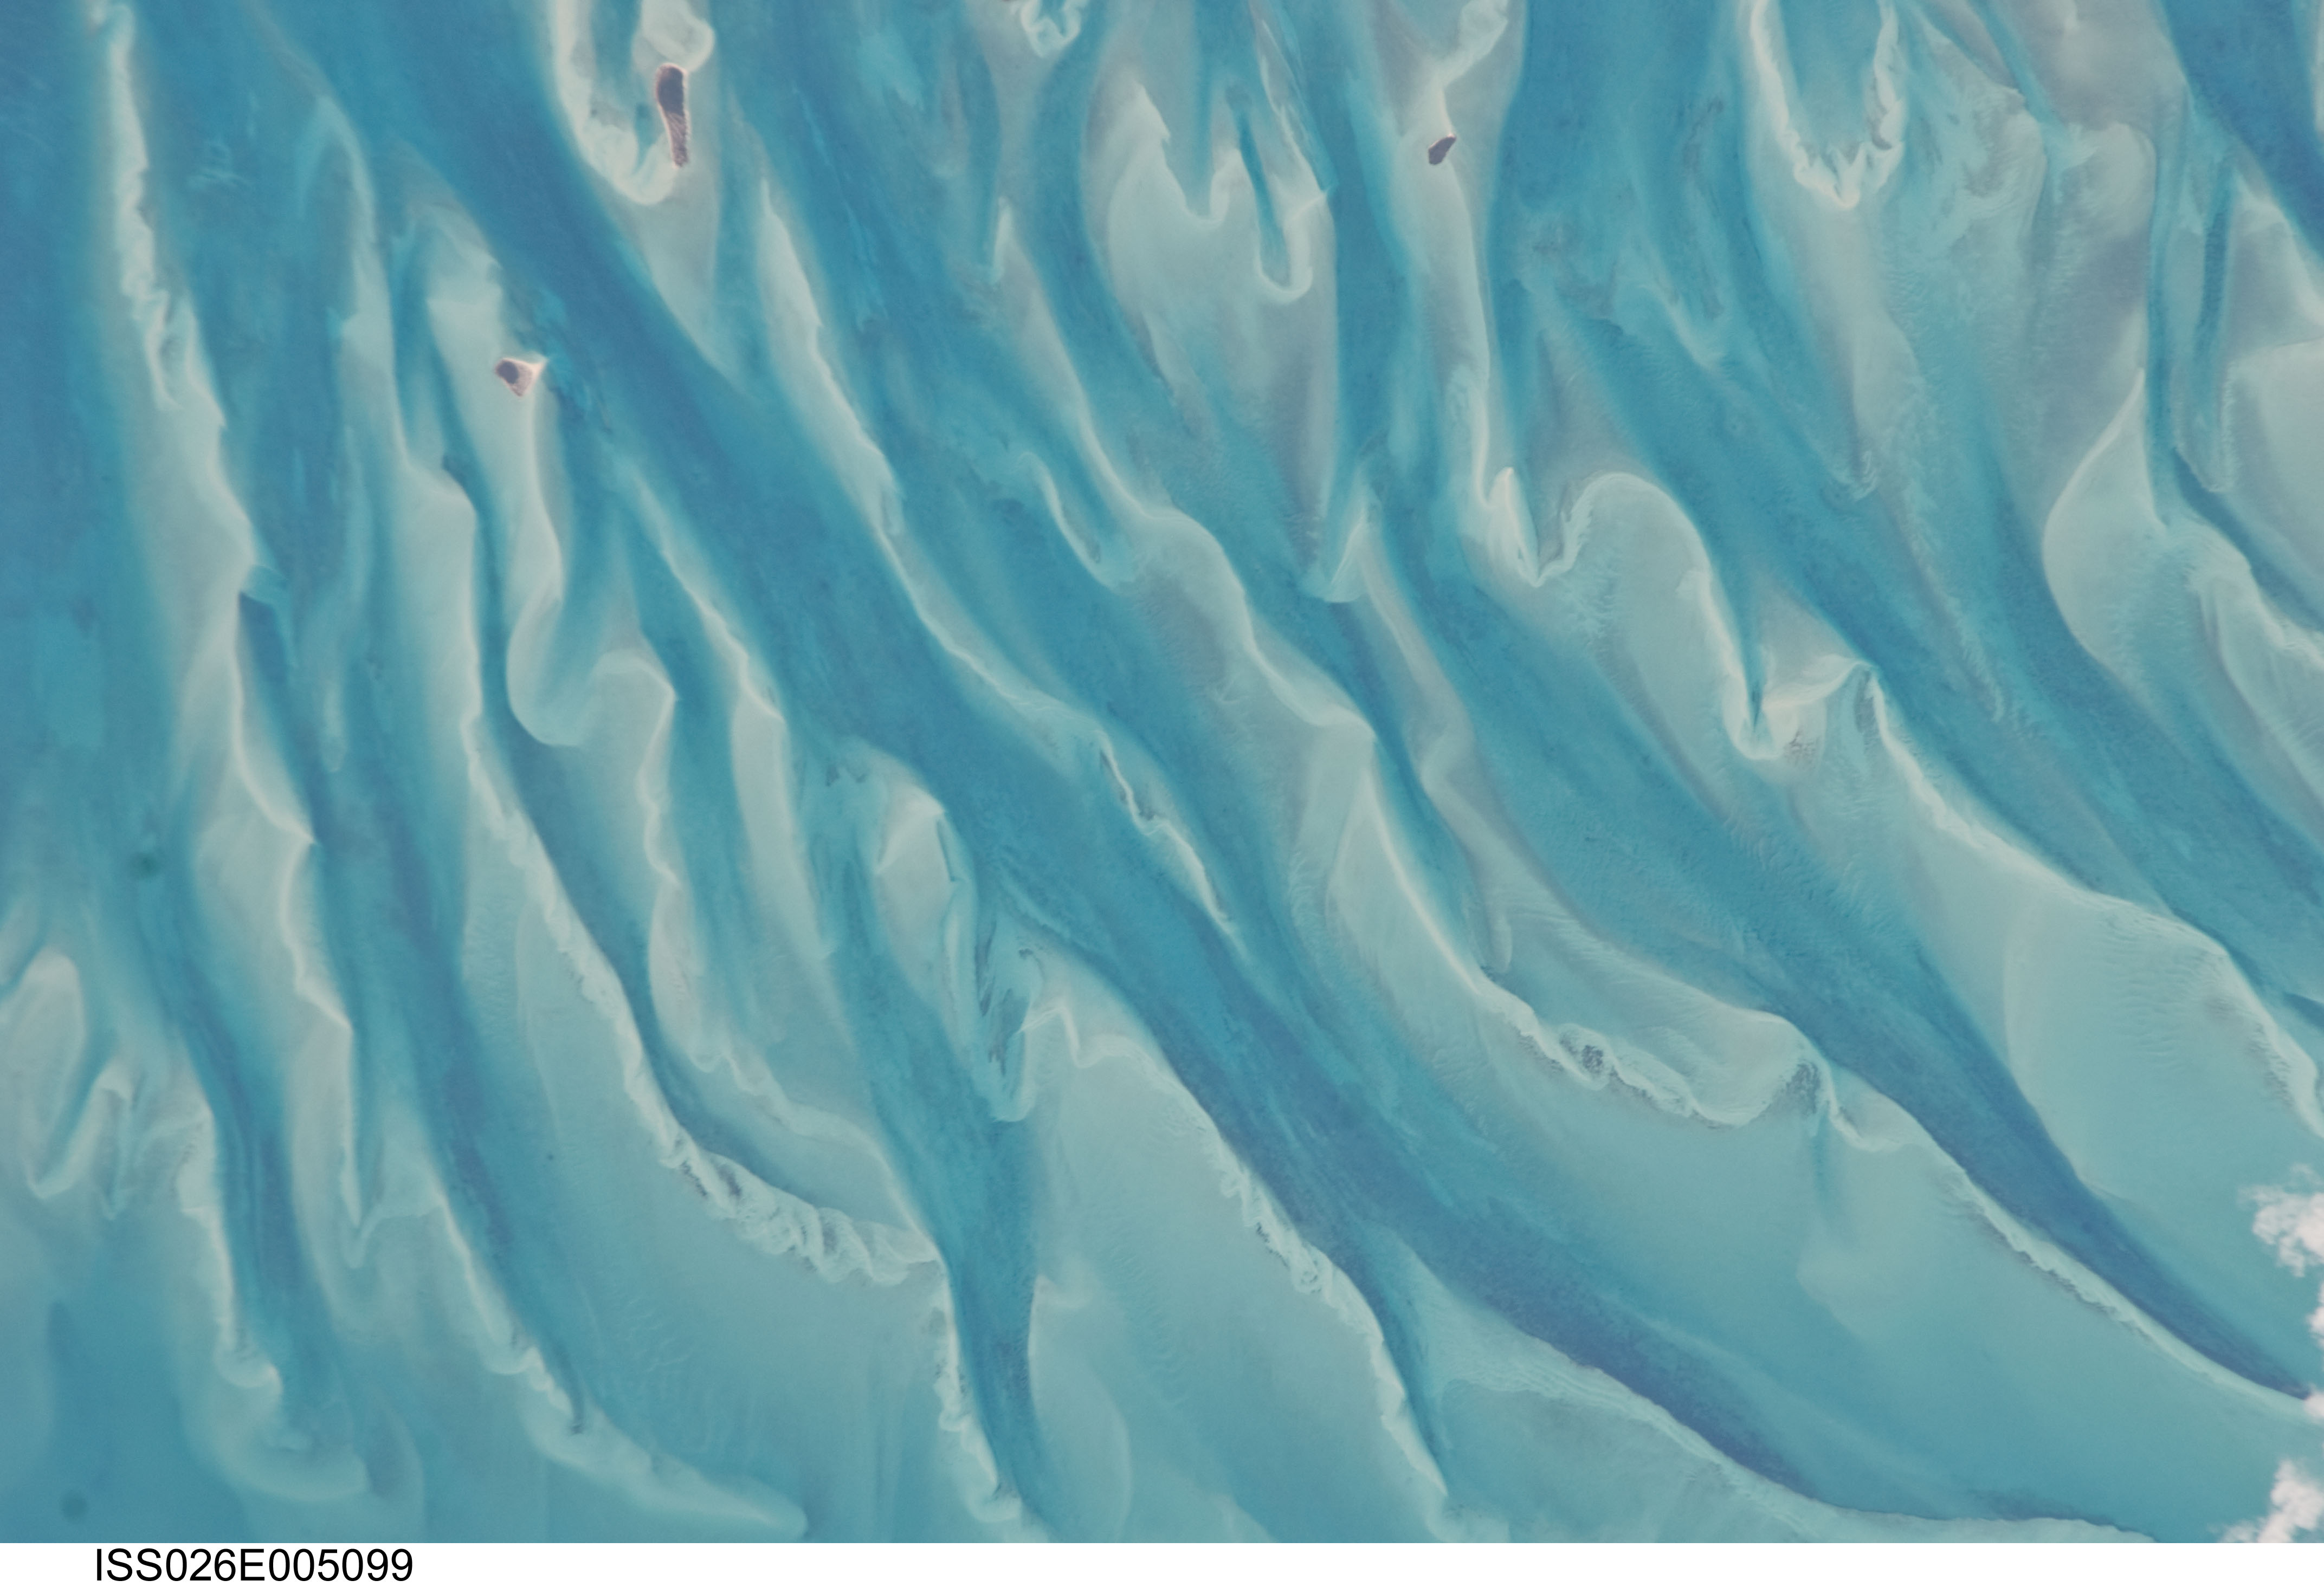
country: BAHAMAS
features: SMALL CAYS, GREAT BAHAMA BANK WEST OF ELEUTHERA ISLAND, SHOALS, CHANNELS
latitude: 24.9
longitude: -76.4
